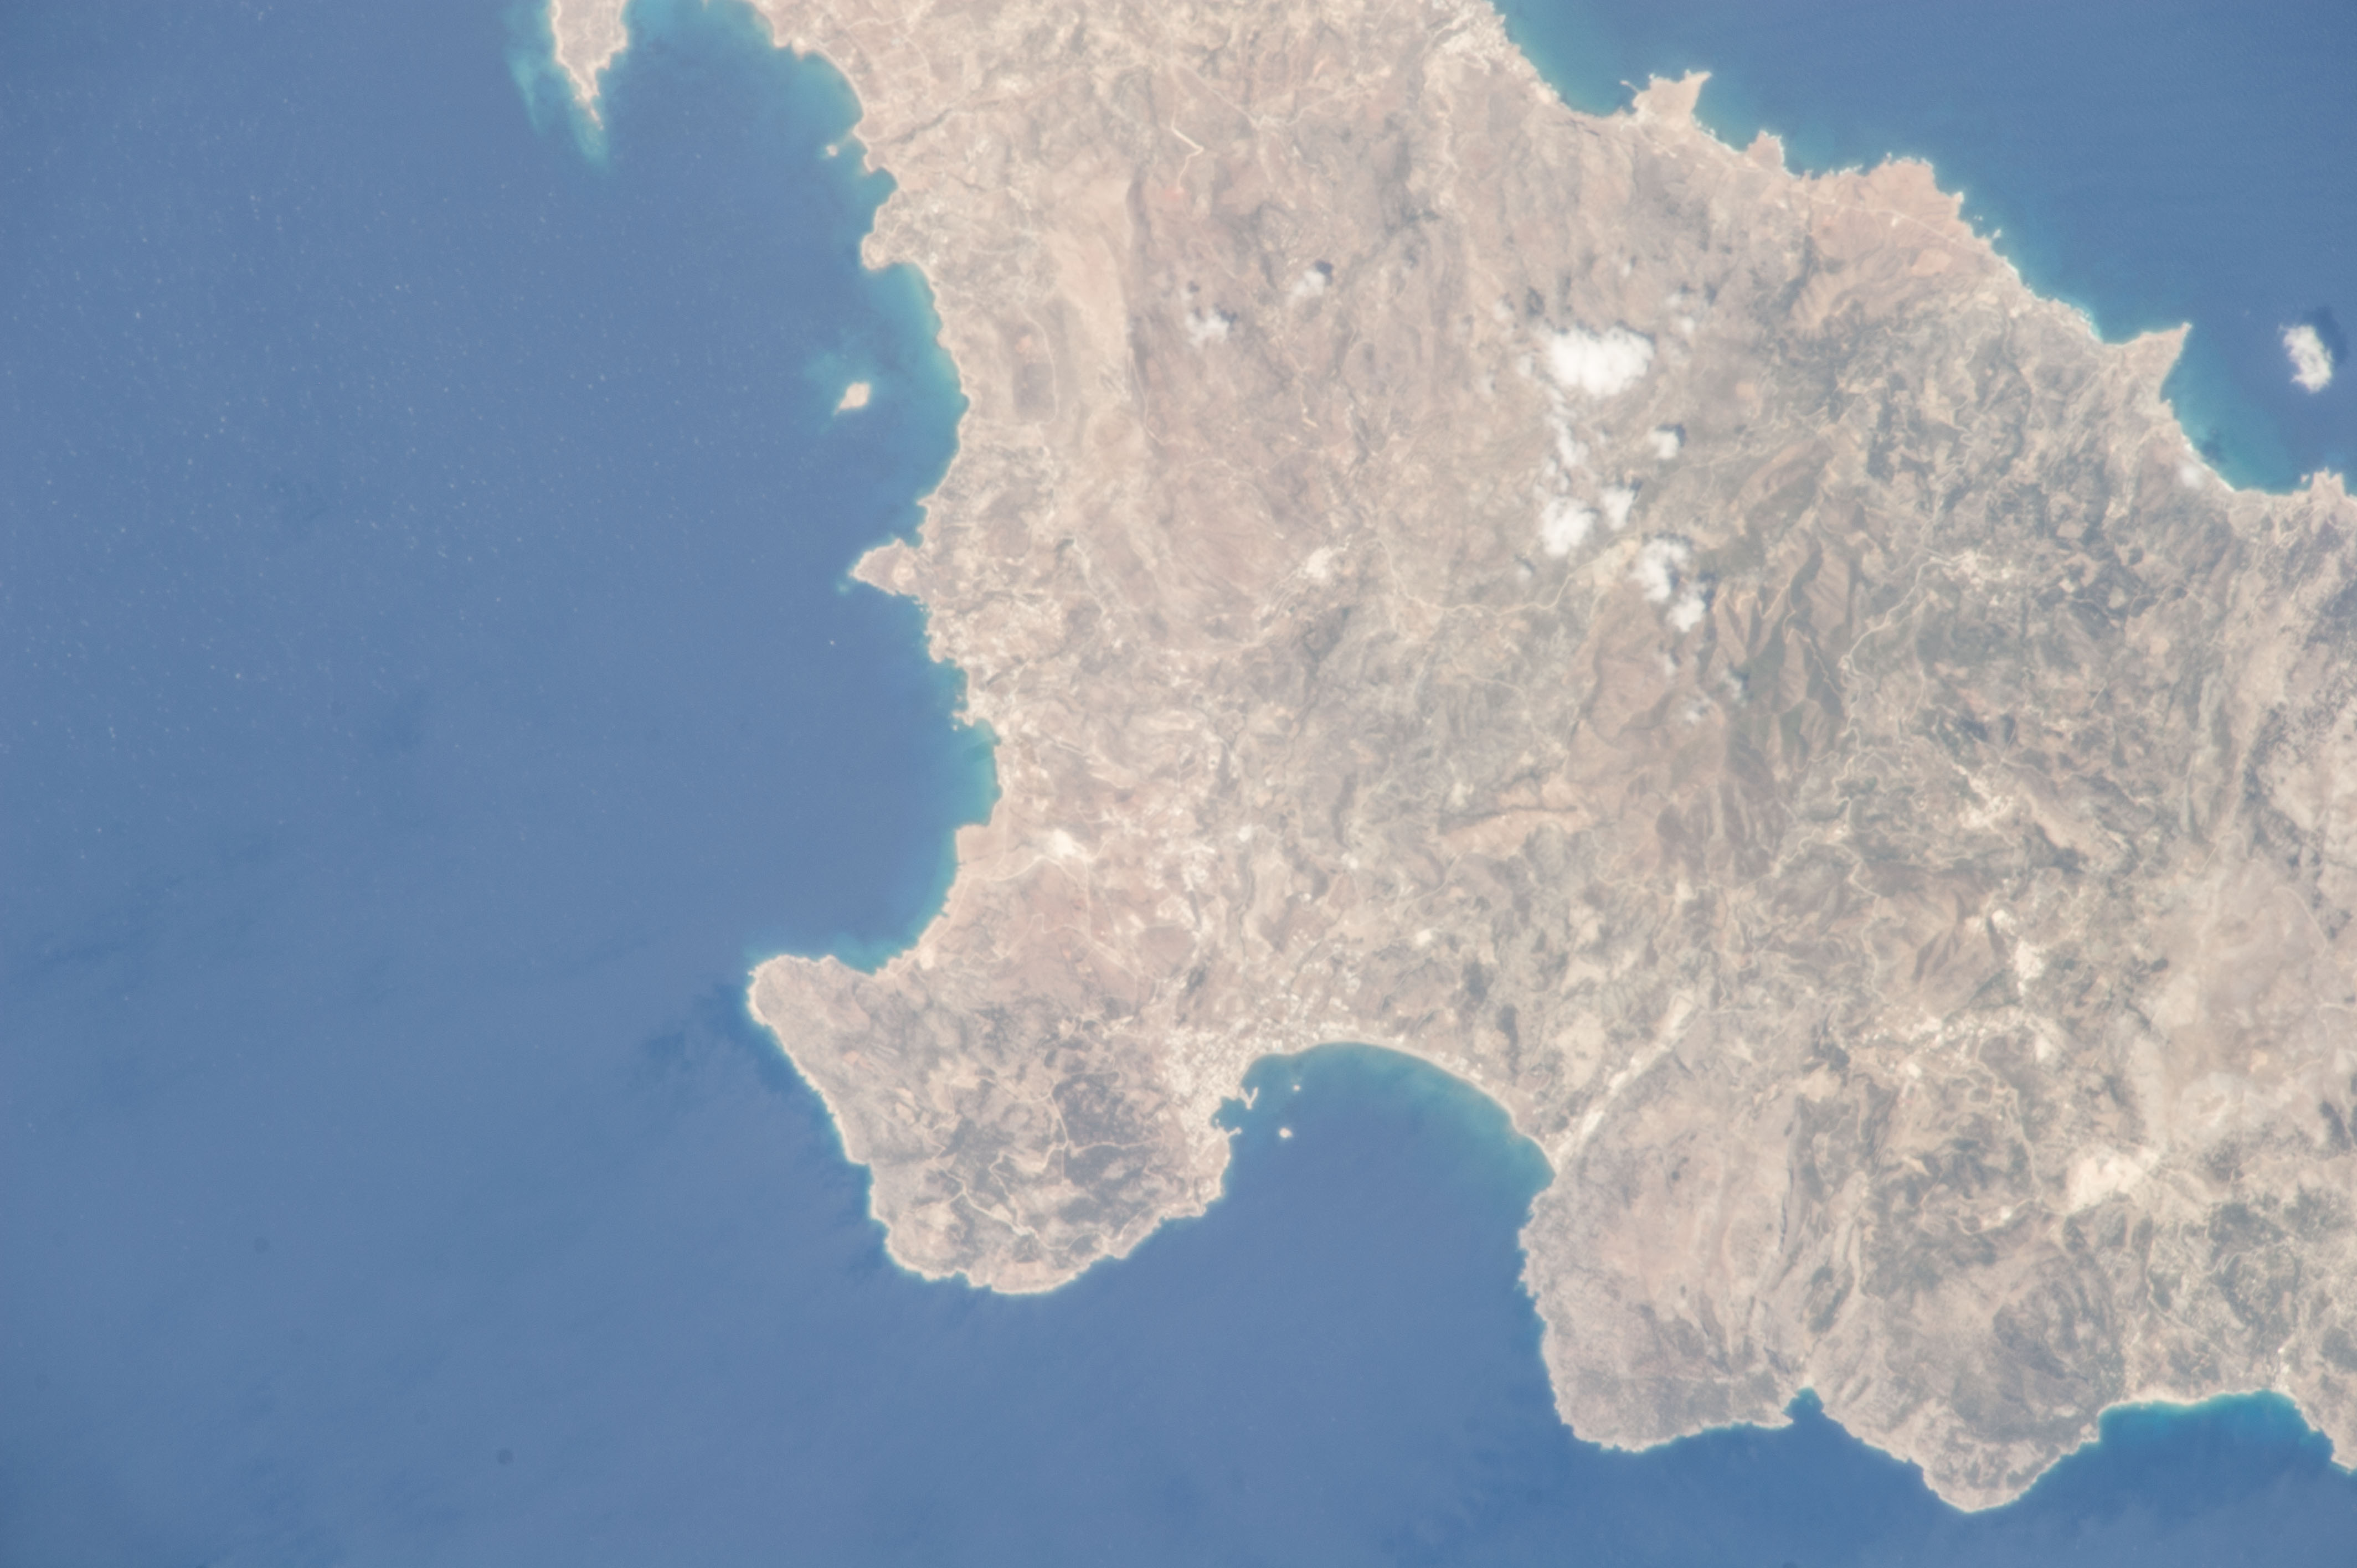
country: GREECE
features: JARPATHOS, MENETES, STAVRI, KATO GIRI-AGIOS, MEDITERRANEAN SEA
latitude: 35.5
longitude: 27.2
